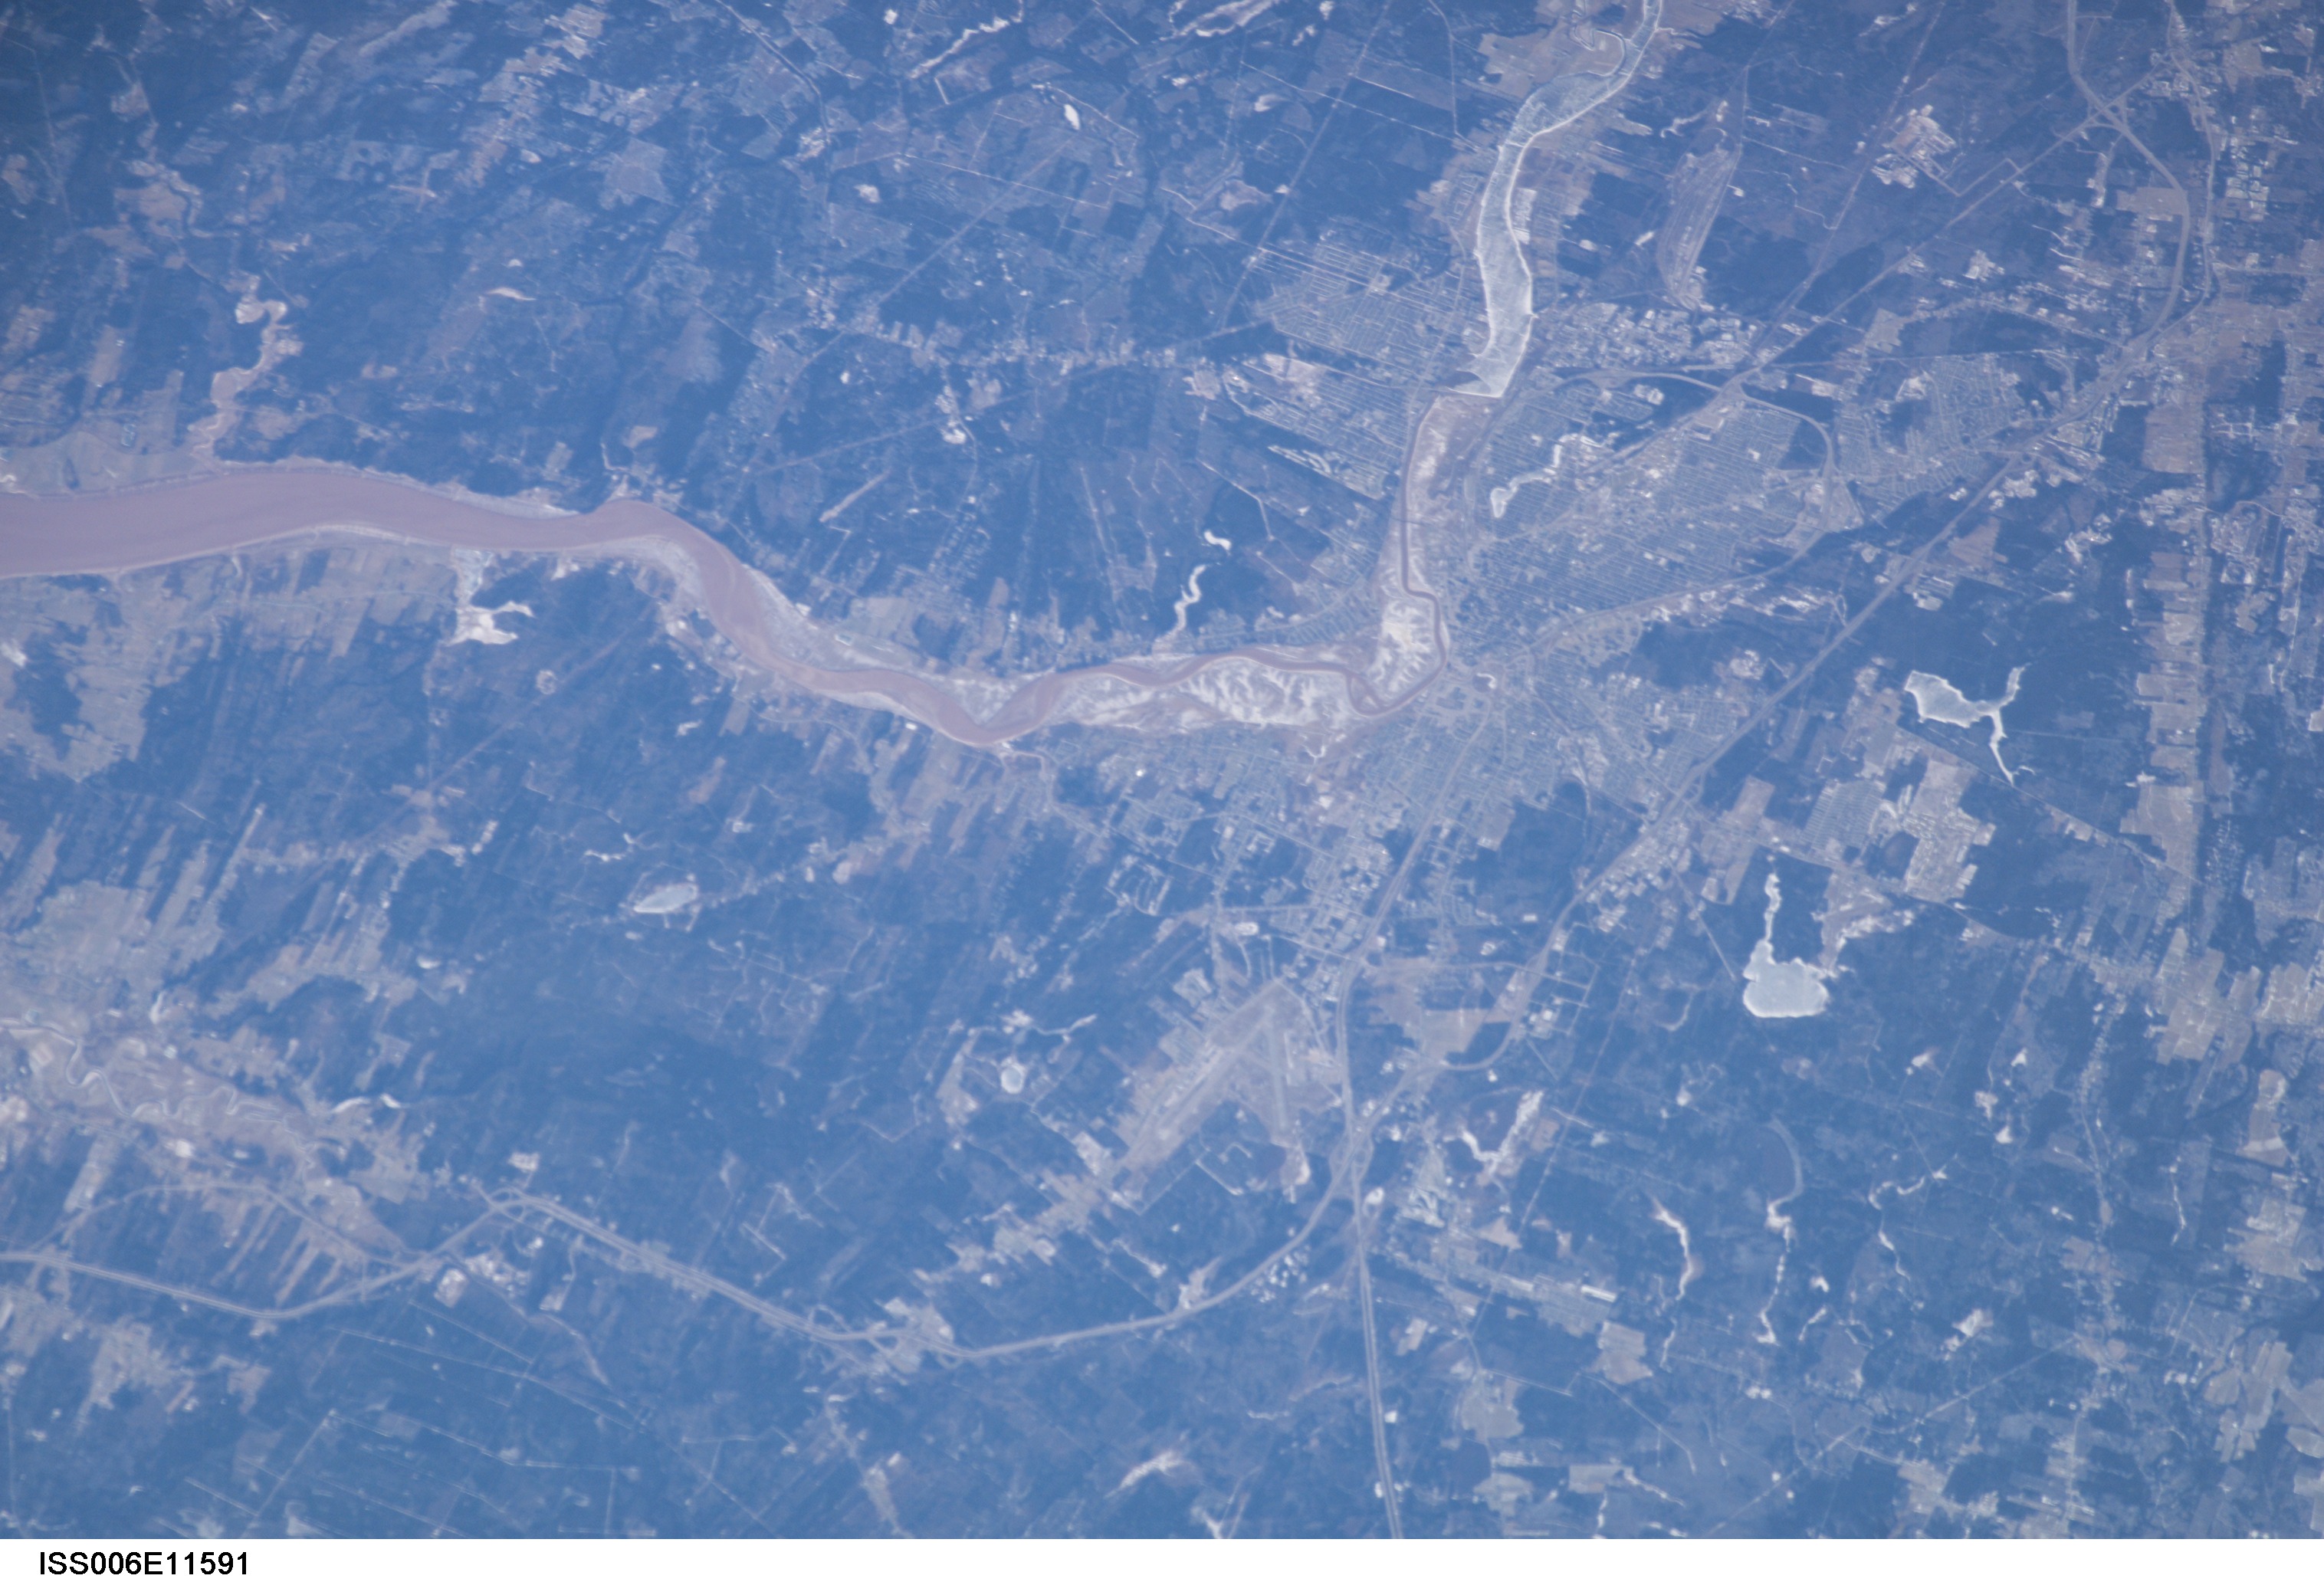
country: CANADA-NB
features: MONCTON, PETITCODIAC RIVER
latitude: 46.0
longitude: -65.0
